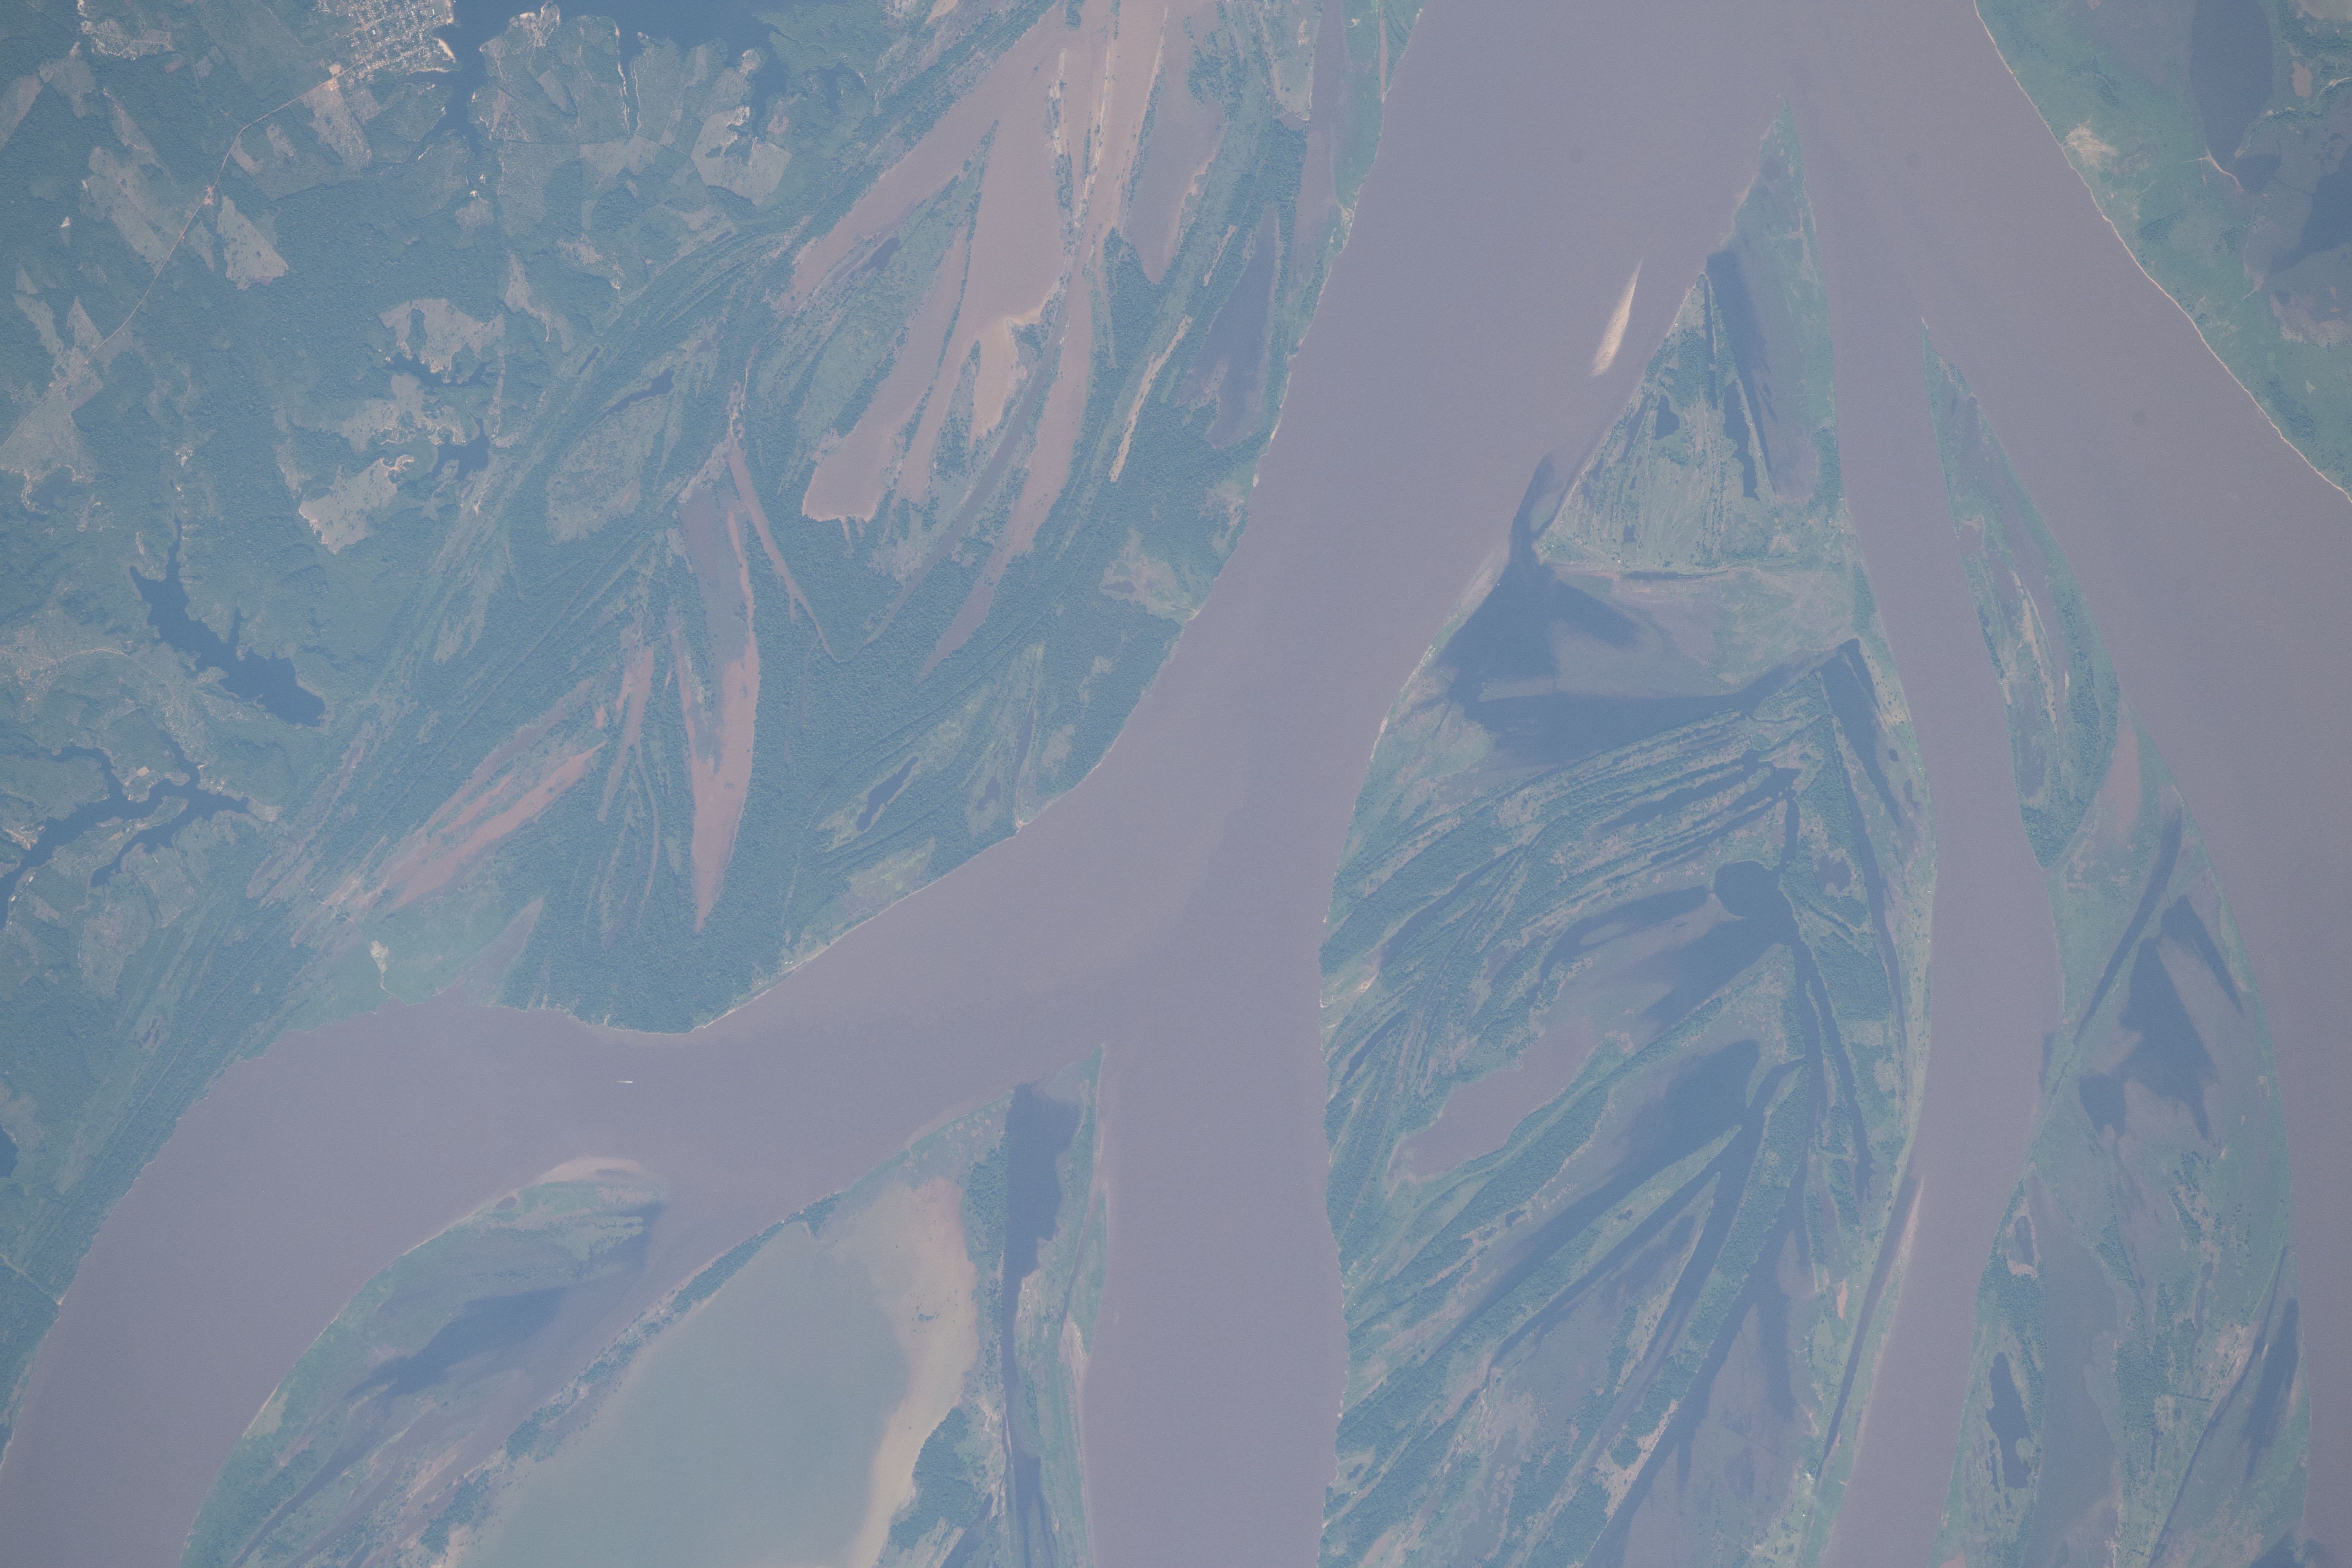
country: BRAZIL
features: LAGO DO CABORI, PARINTINS, URUCURITUBA, BARREIRINHA
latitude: -2.5
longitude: -57.1
